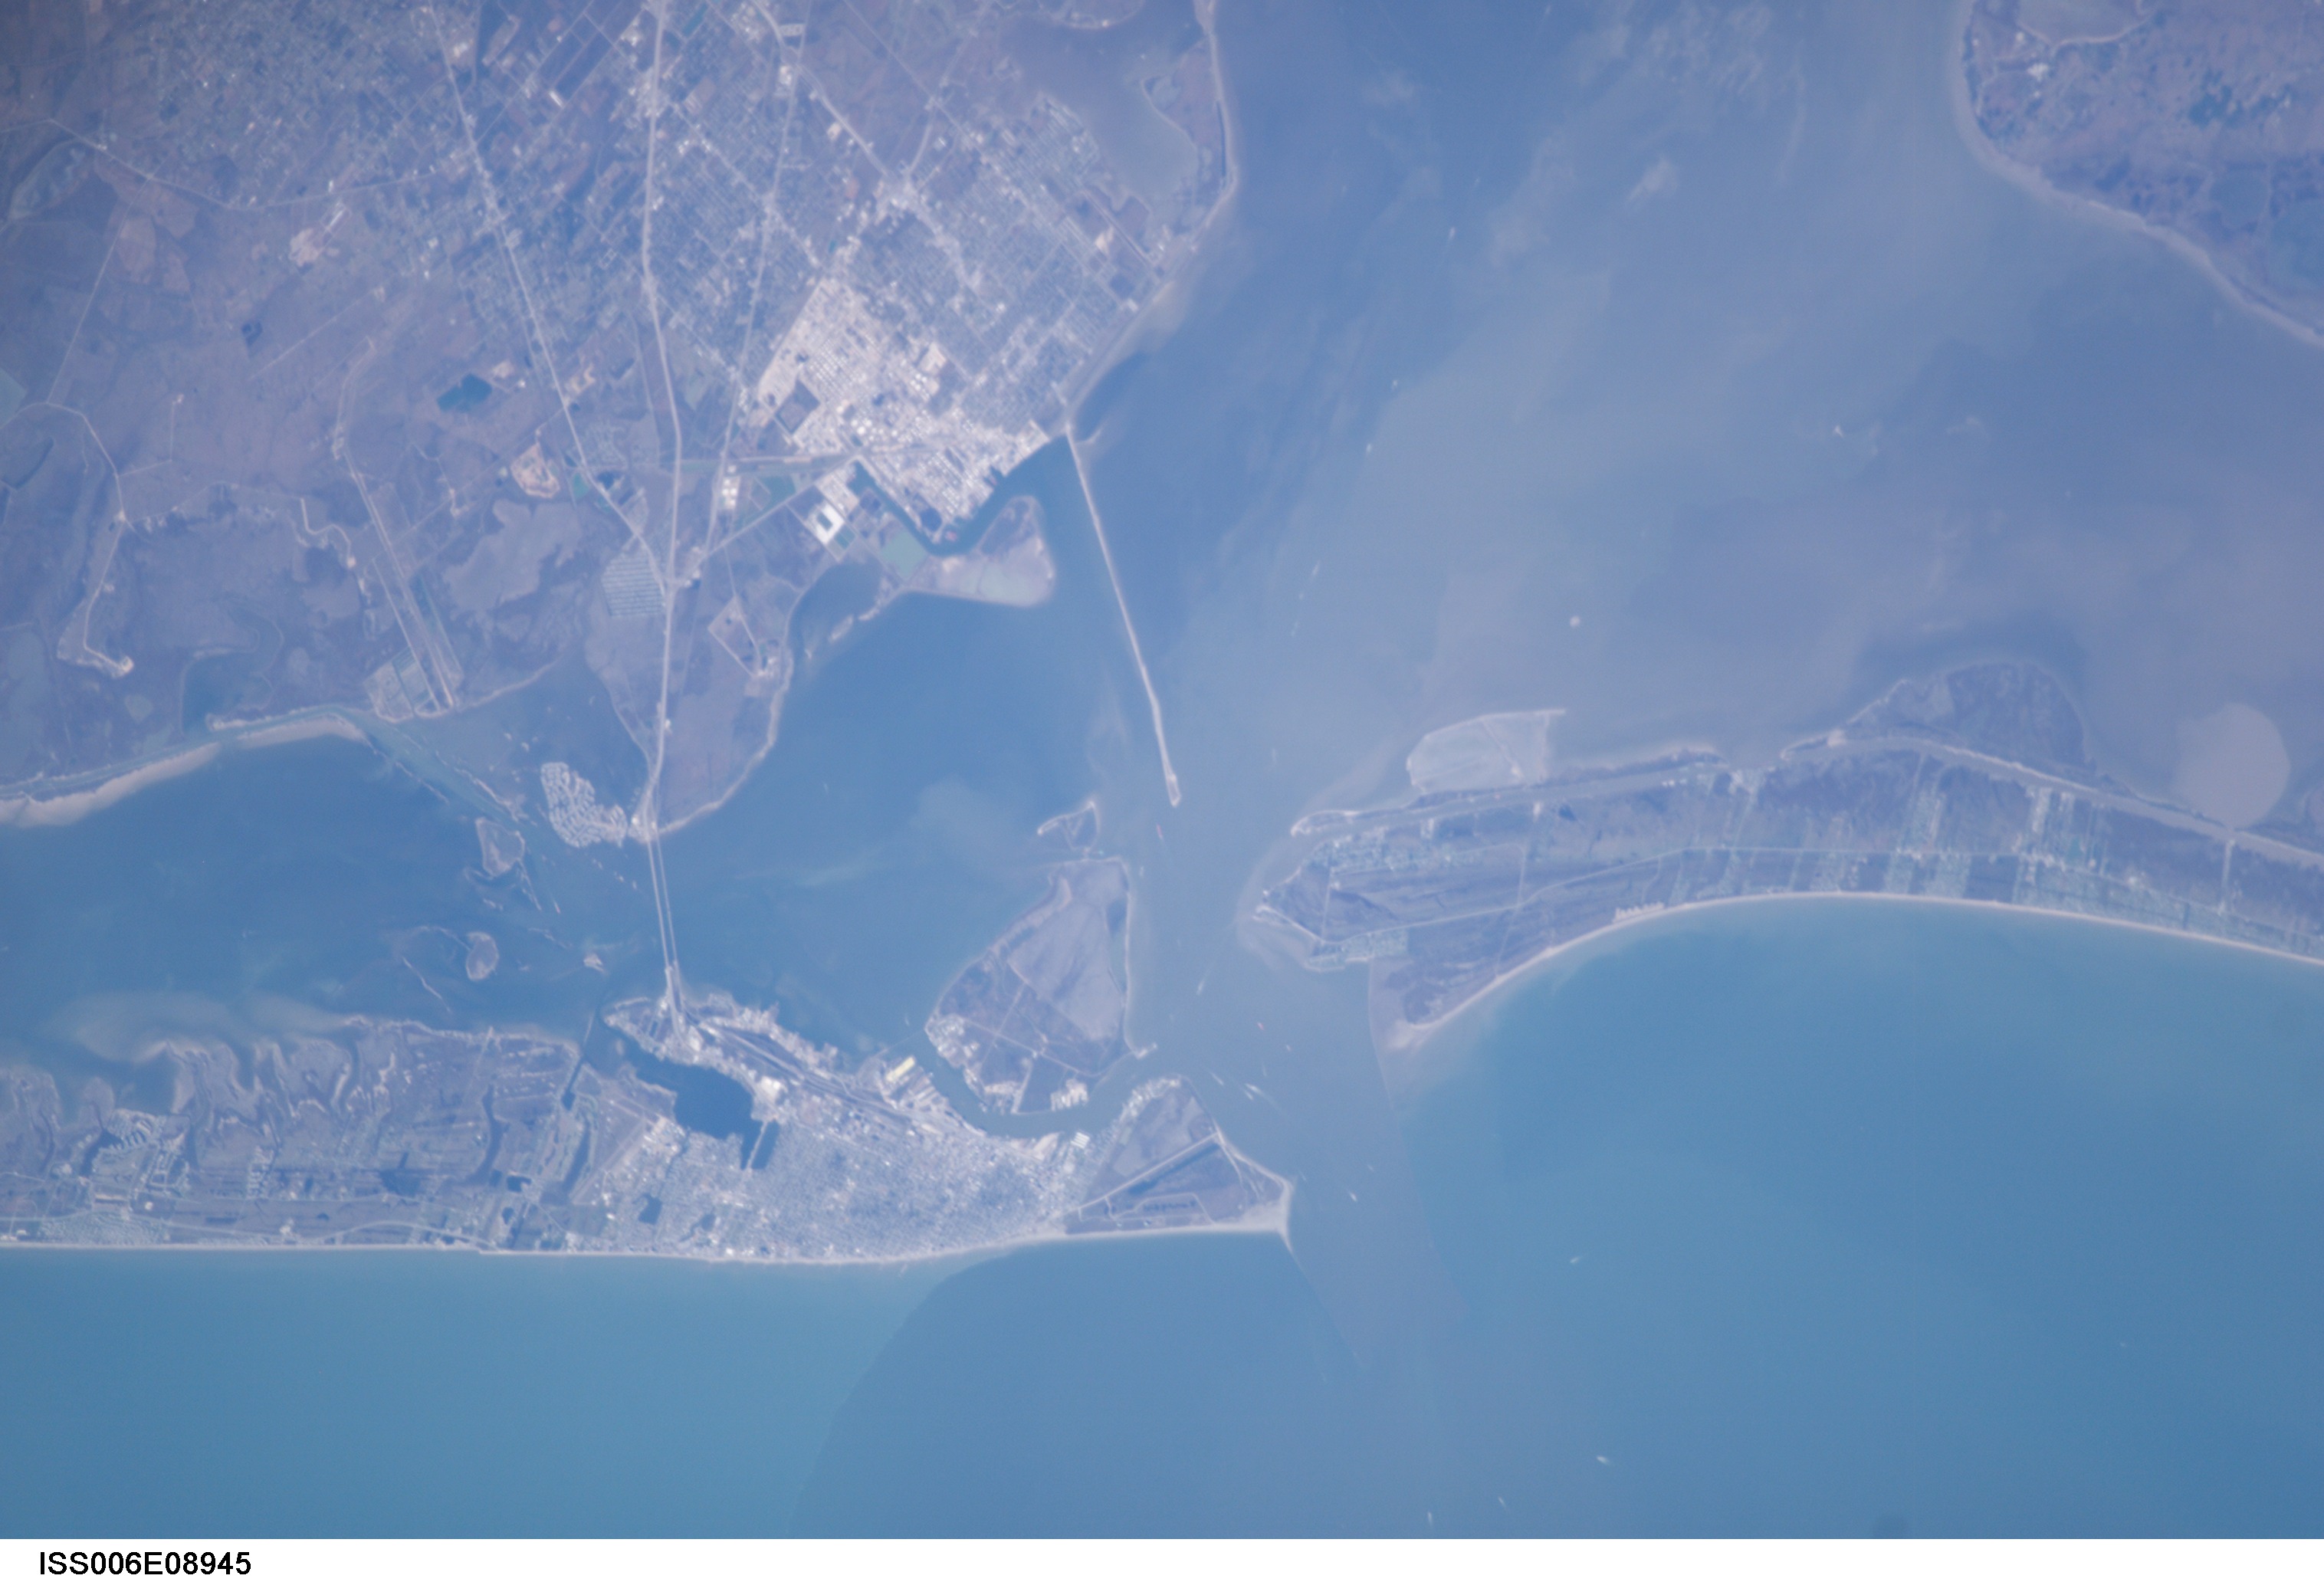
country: USA-TEXAS
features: GALVESTON ISLAND, TEXAS CITY
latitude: 29.5
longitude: -95.0
